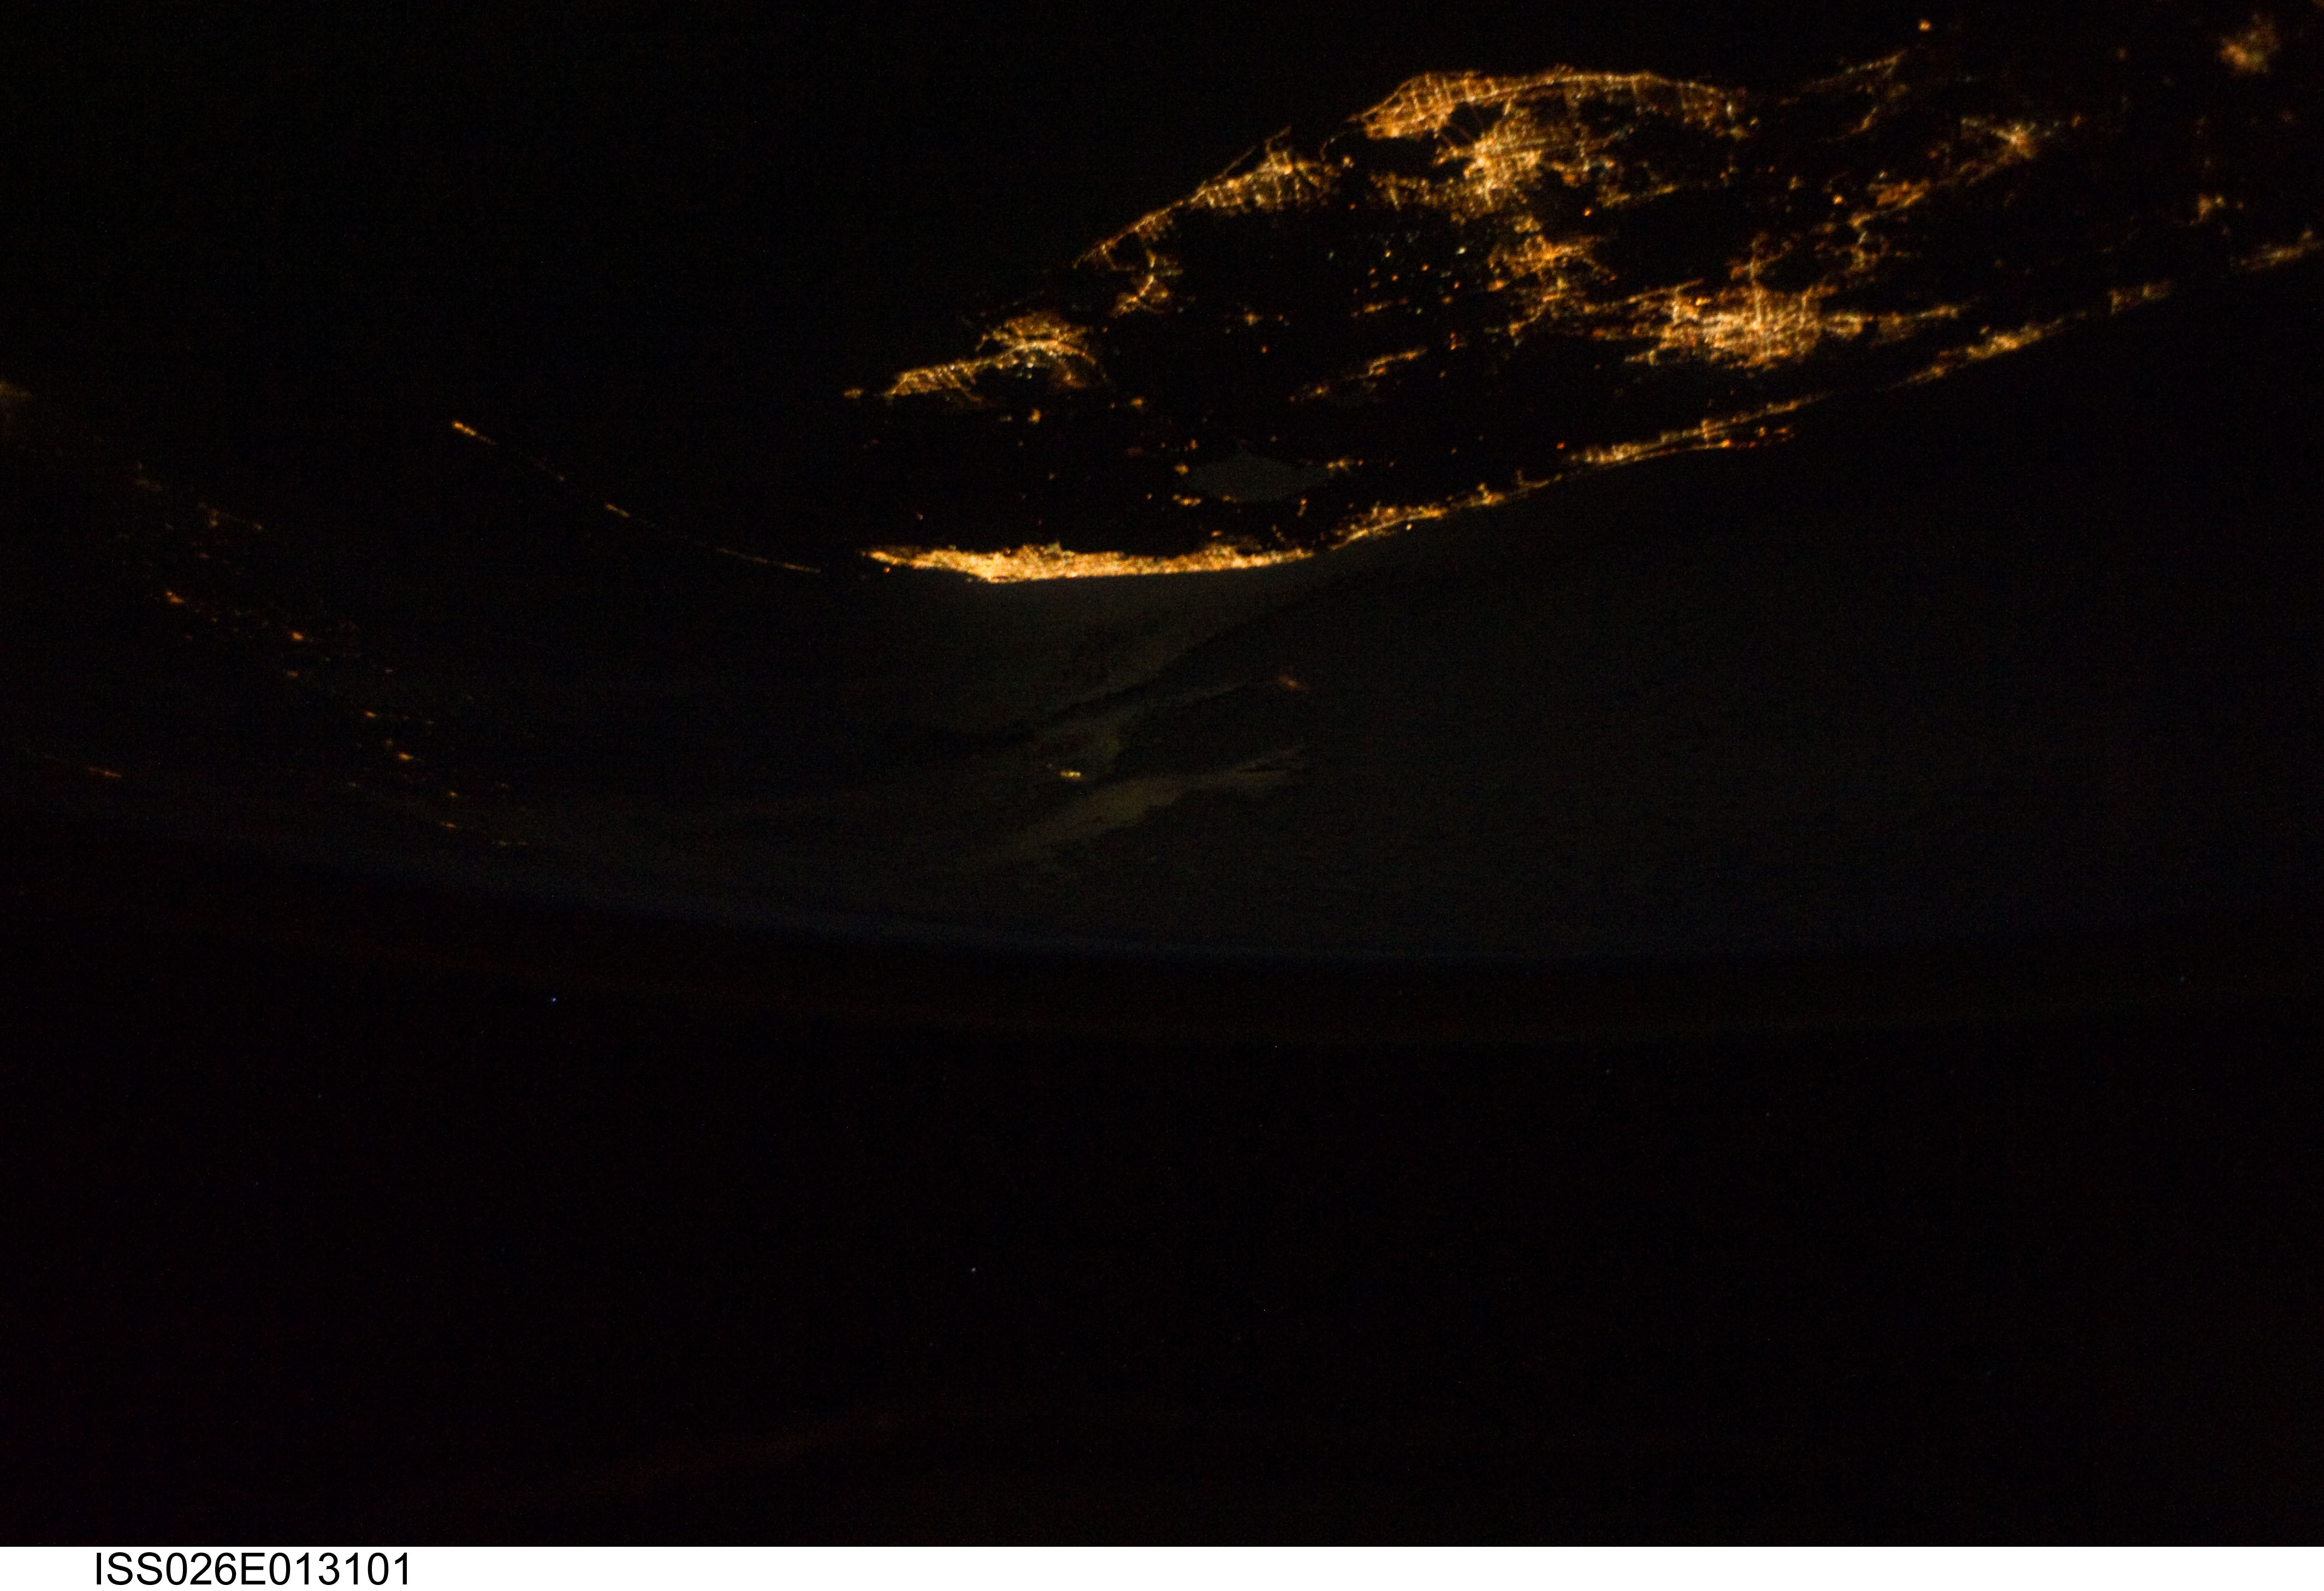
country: USA-FLORIDA
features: PAN-SOUTHERN FLORIDA PENINSULA REGION AT NIGHT, EARTH LIMB
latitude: 26.5
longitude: -80.0
